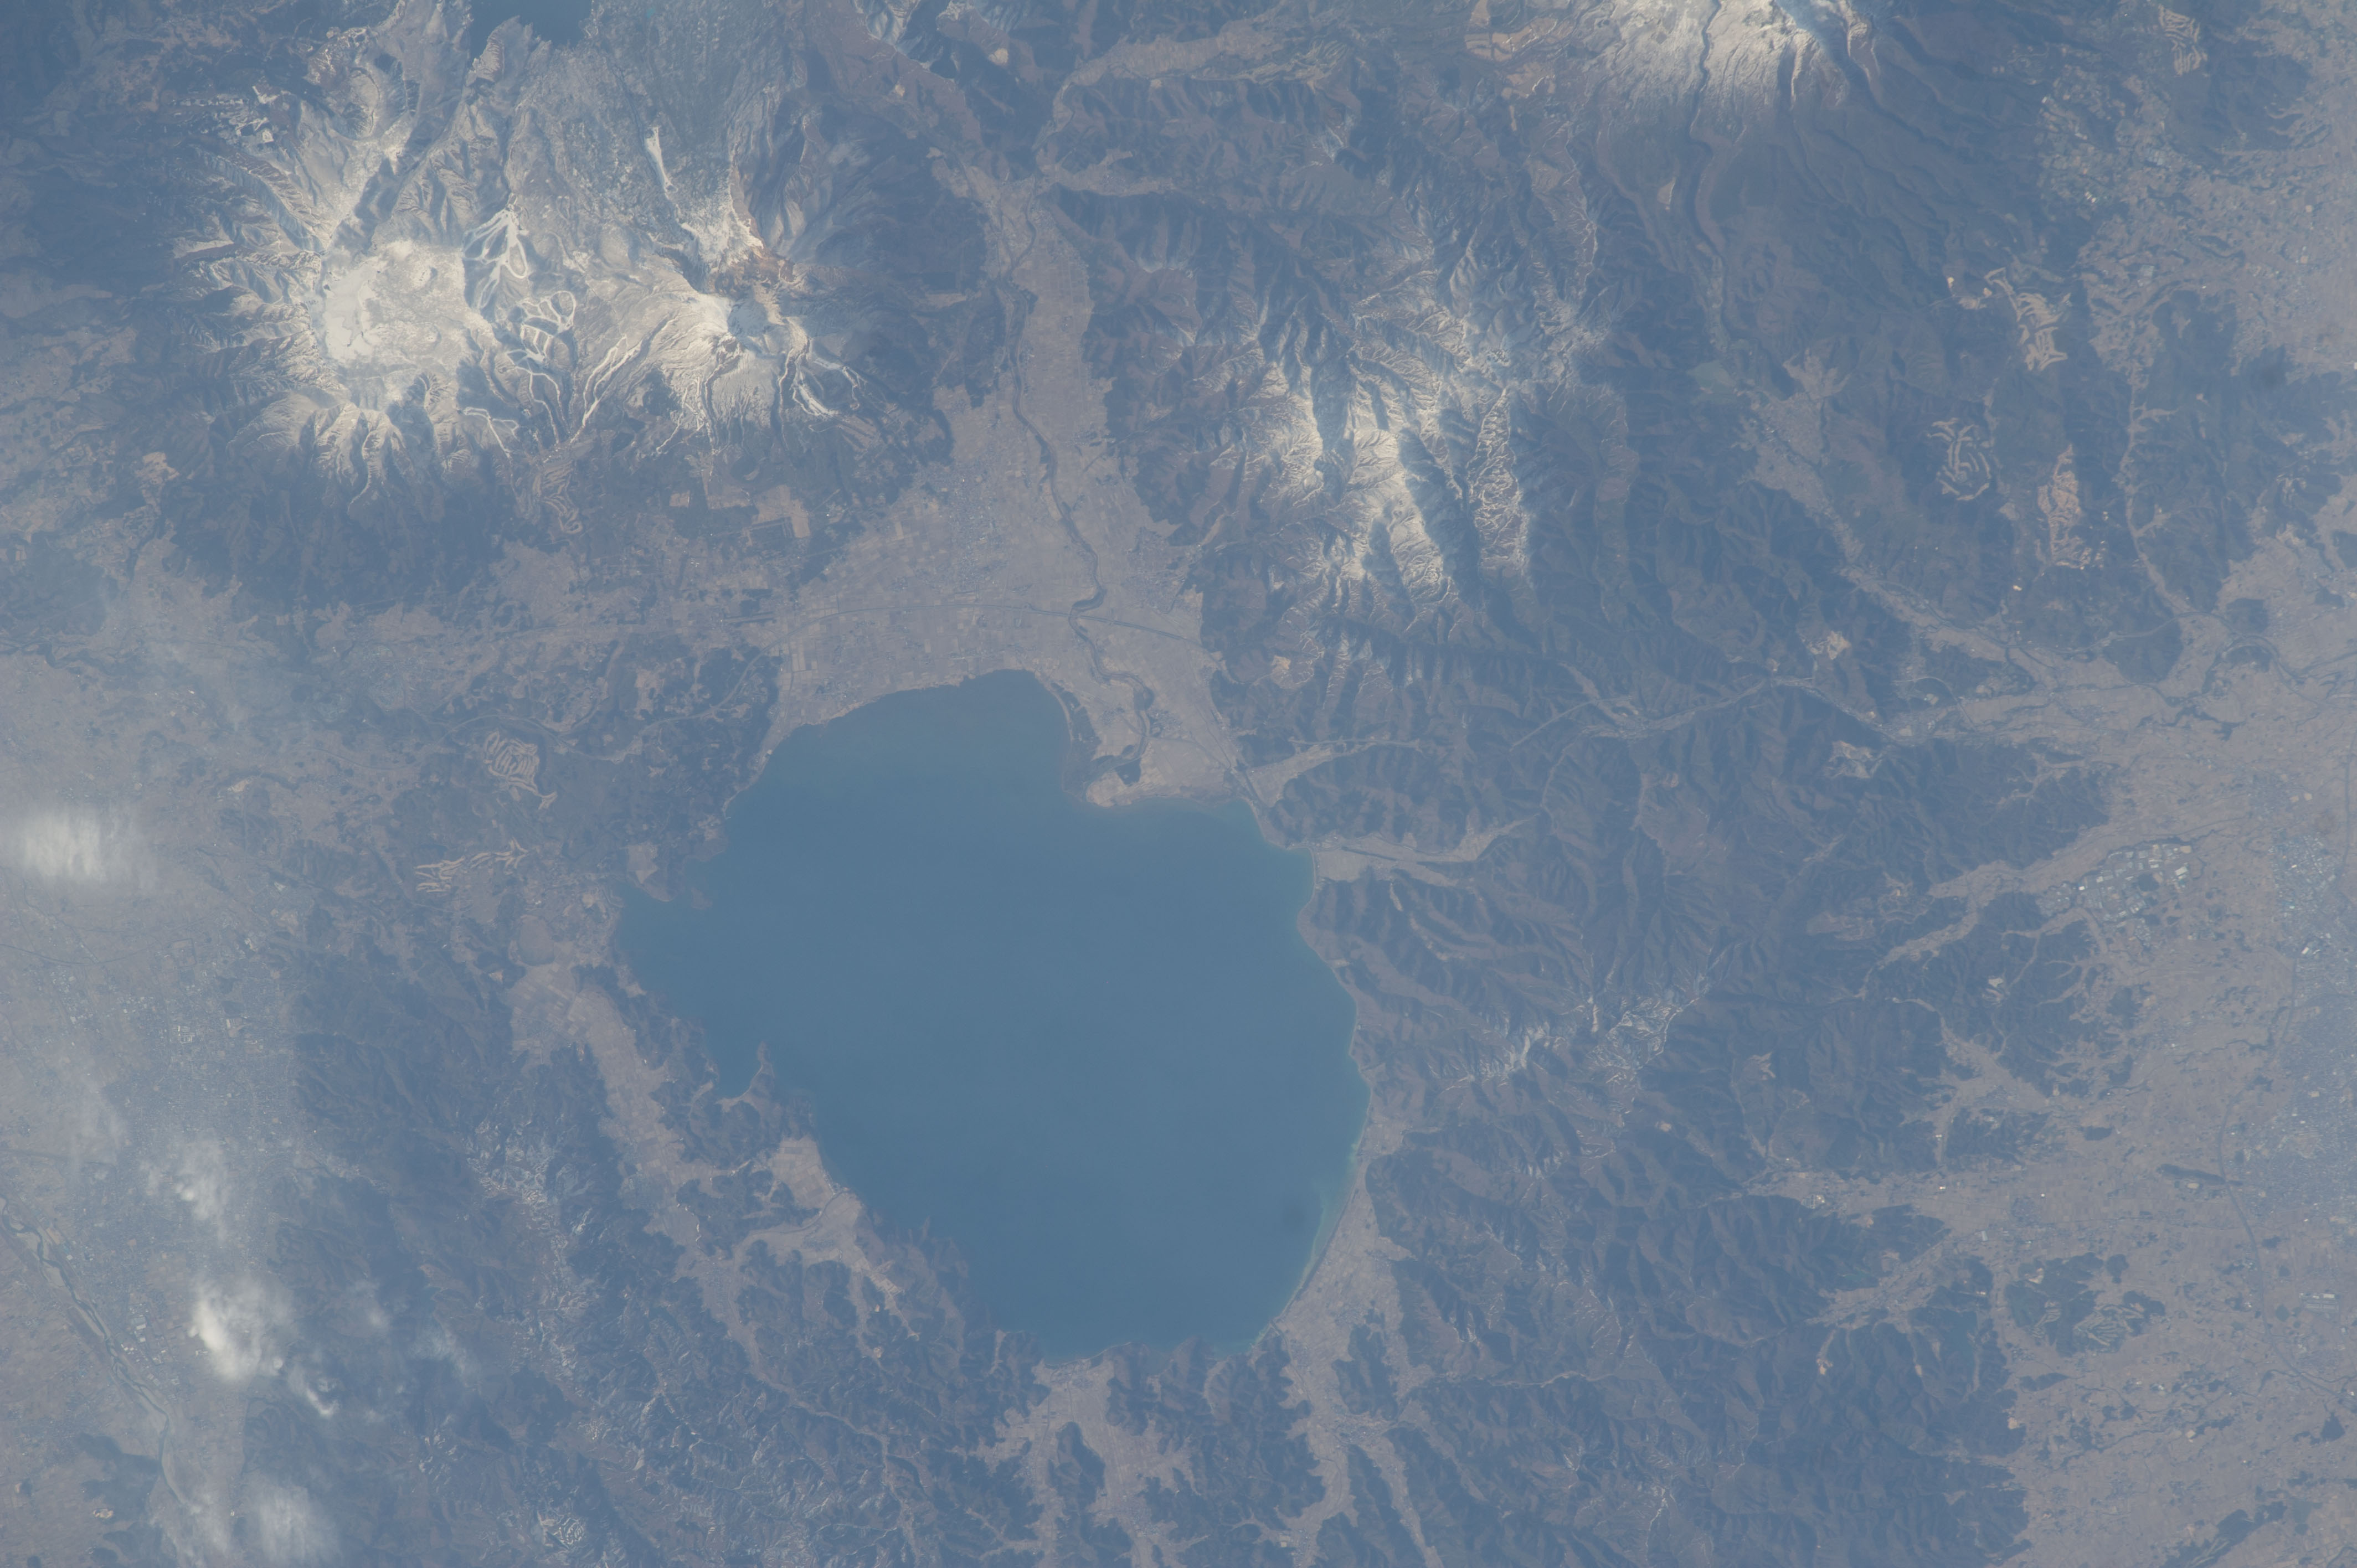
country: JAPAN
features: LAKE INAWASHIRO, MOUNT BANDAI, NAGASE RIVER, KORIYAMA, AIZUWAKAMATSU, FARMLAND, FOREST
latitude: 37.5
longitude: 140.1
